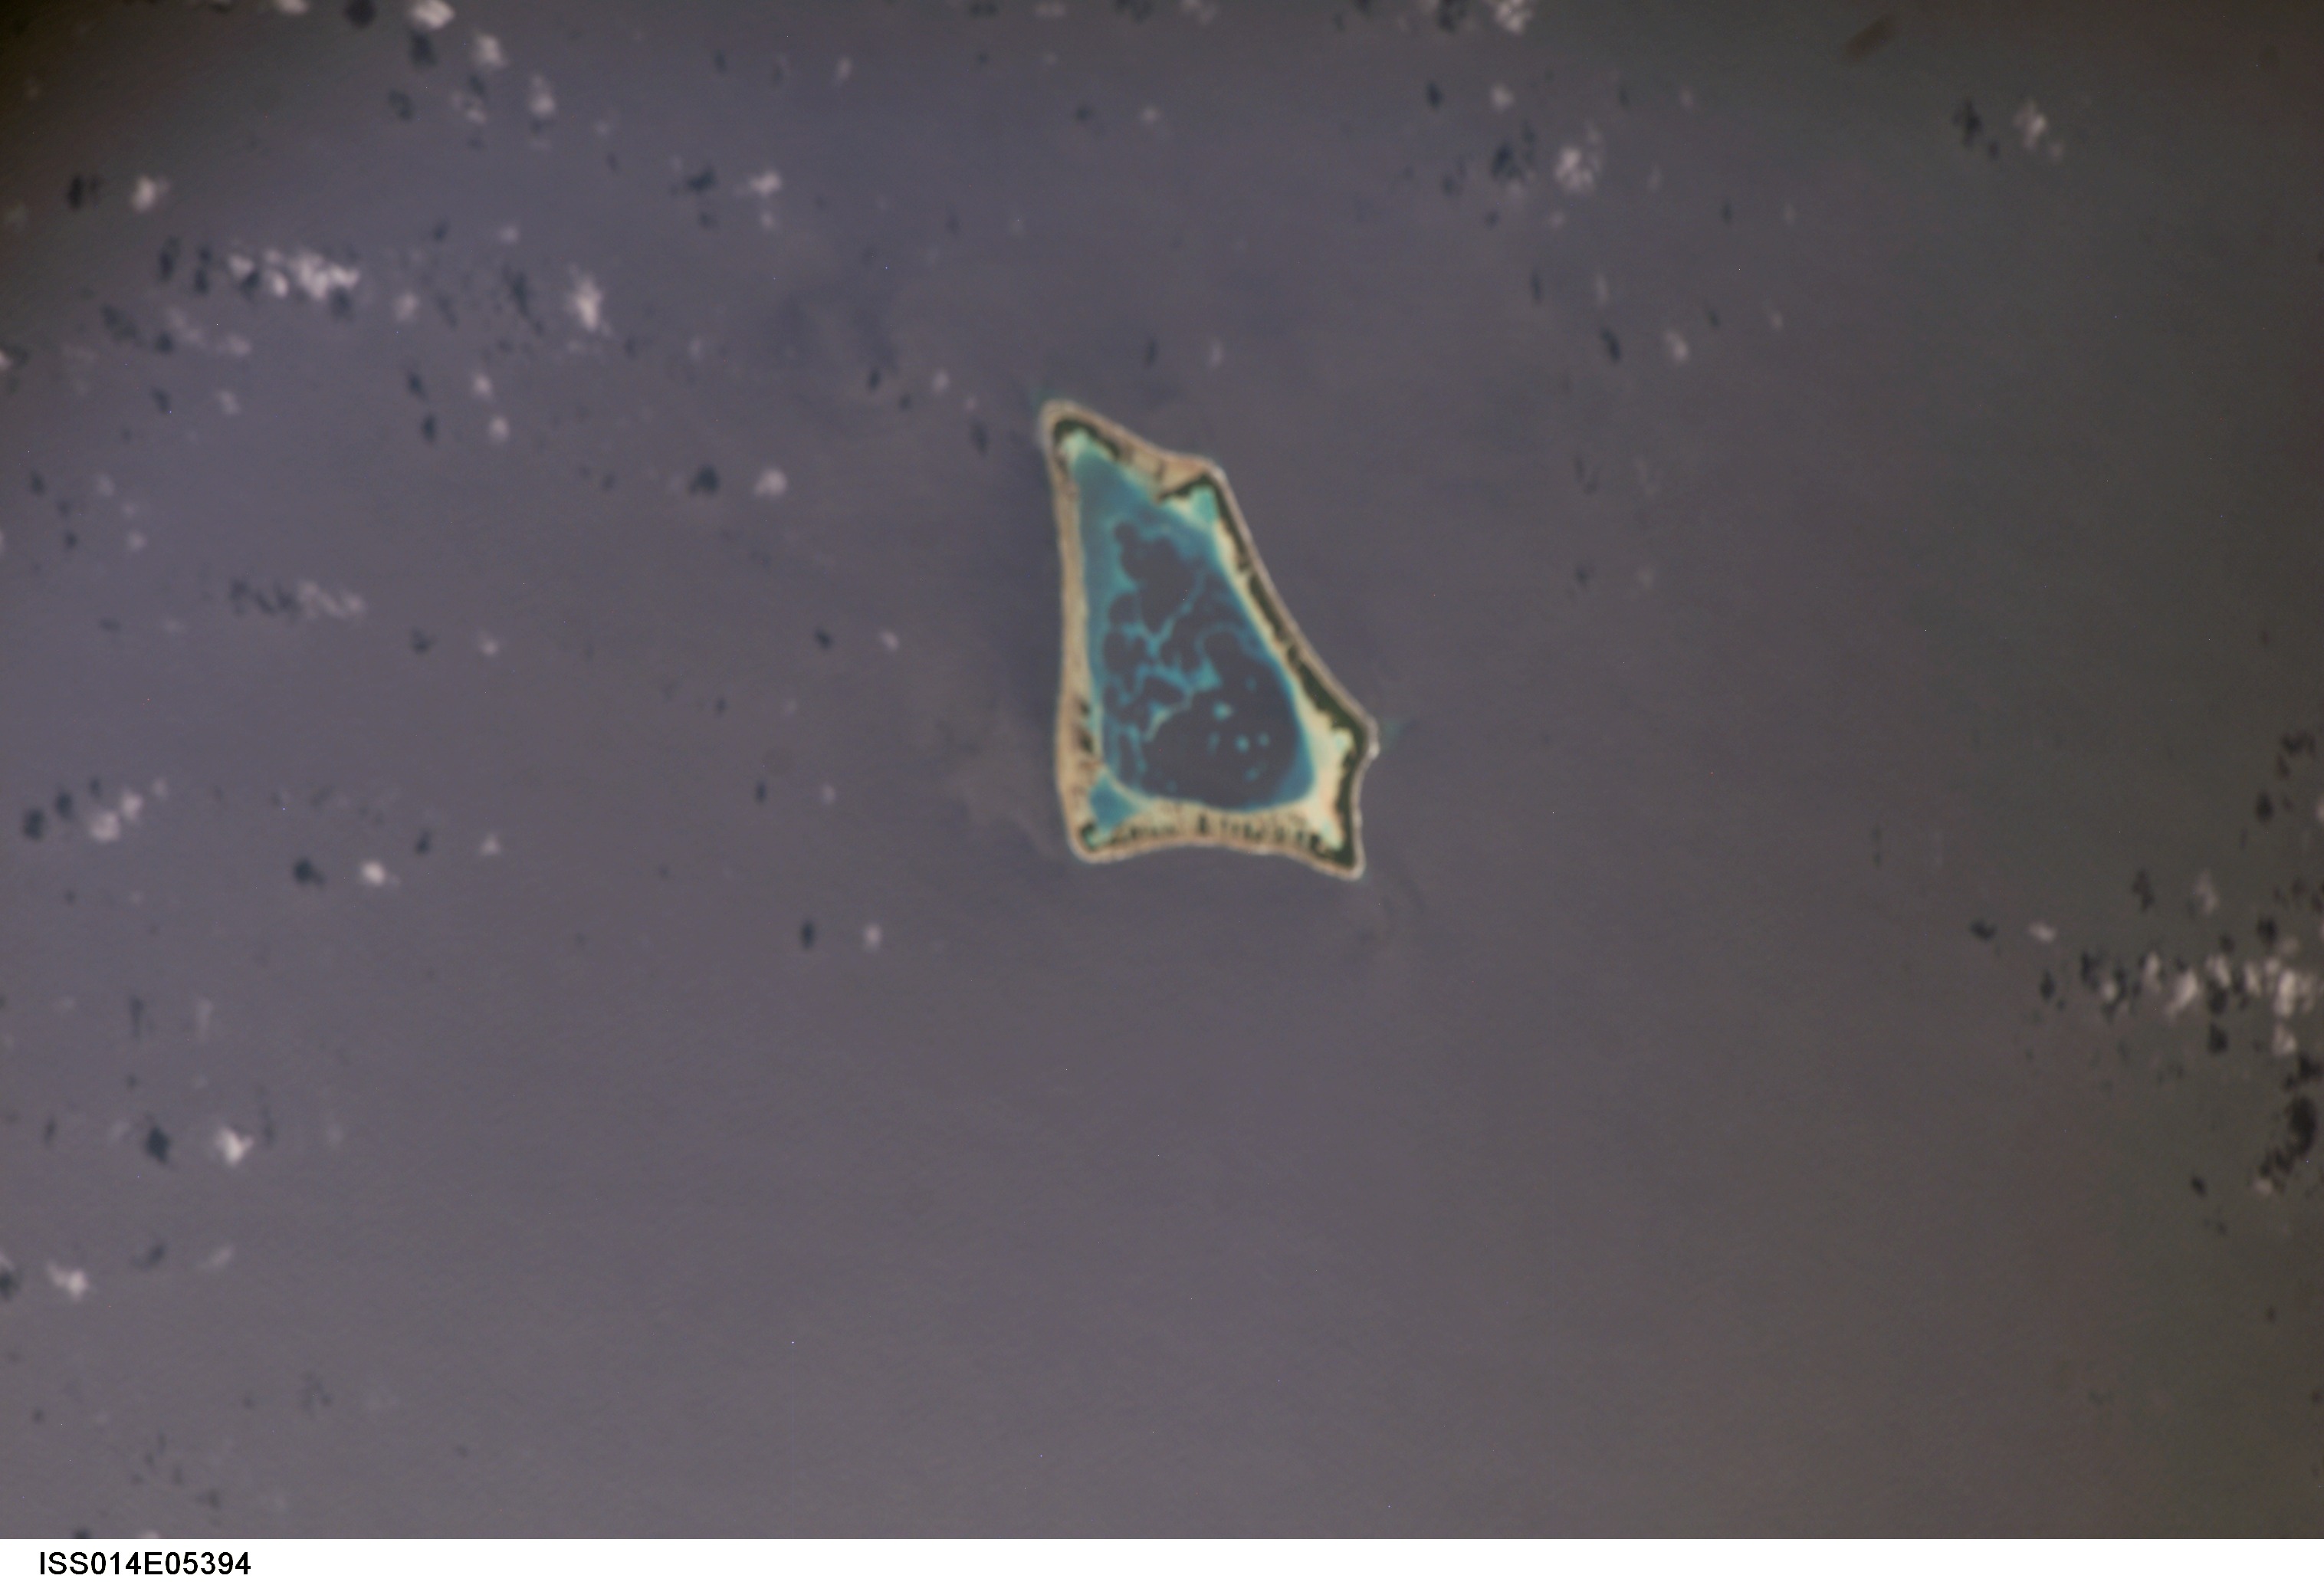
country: TOKELAU
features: ATAFU ATOLL, REEFS, LAGOON
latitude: -8.6
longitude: -172.5
